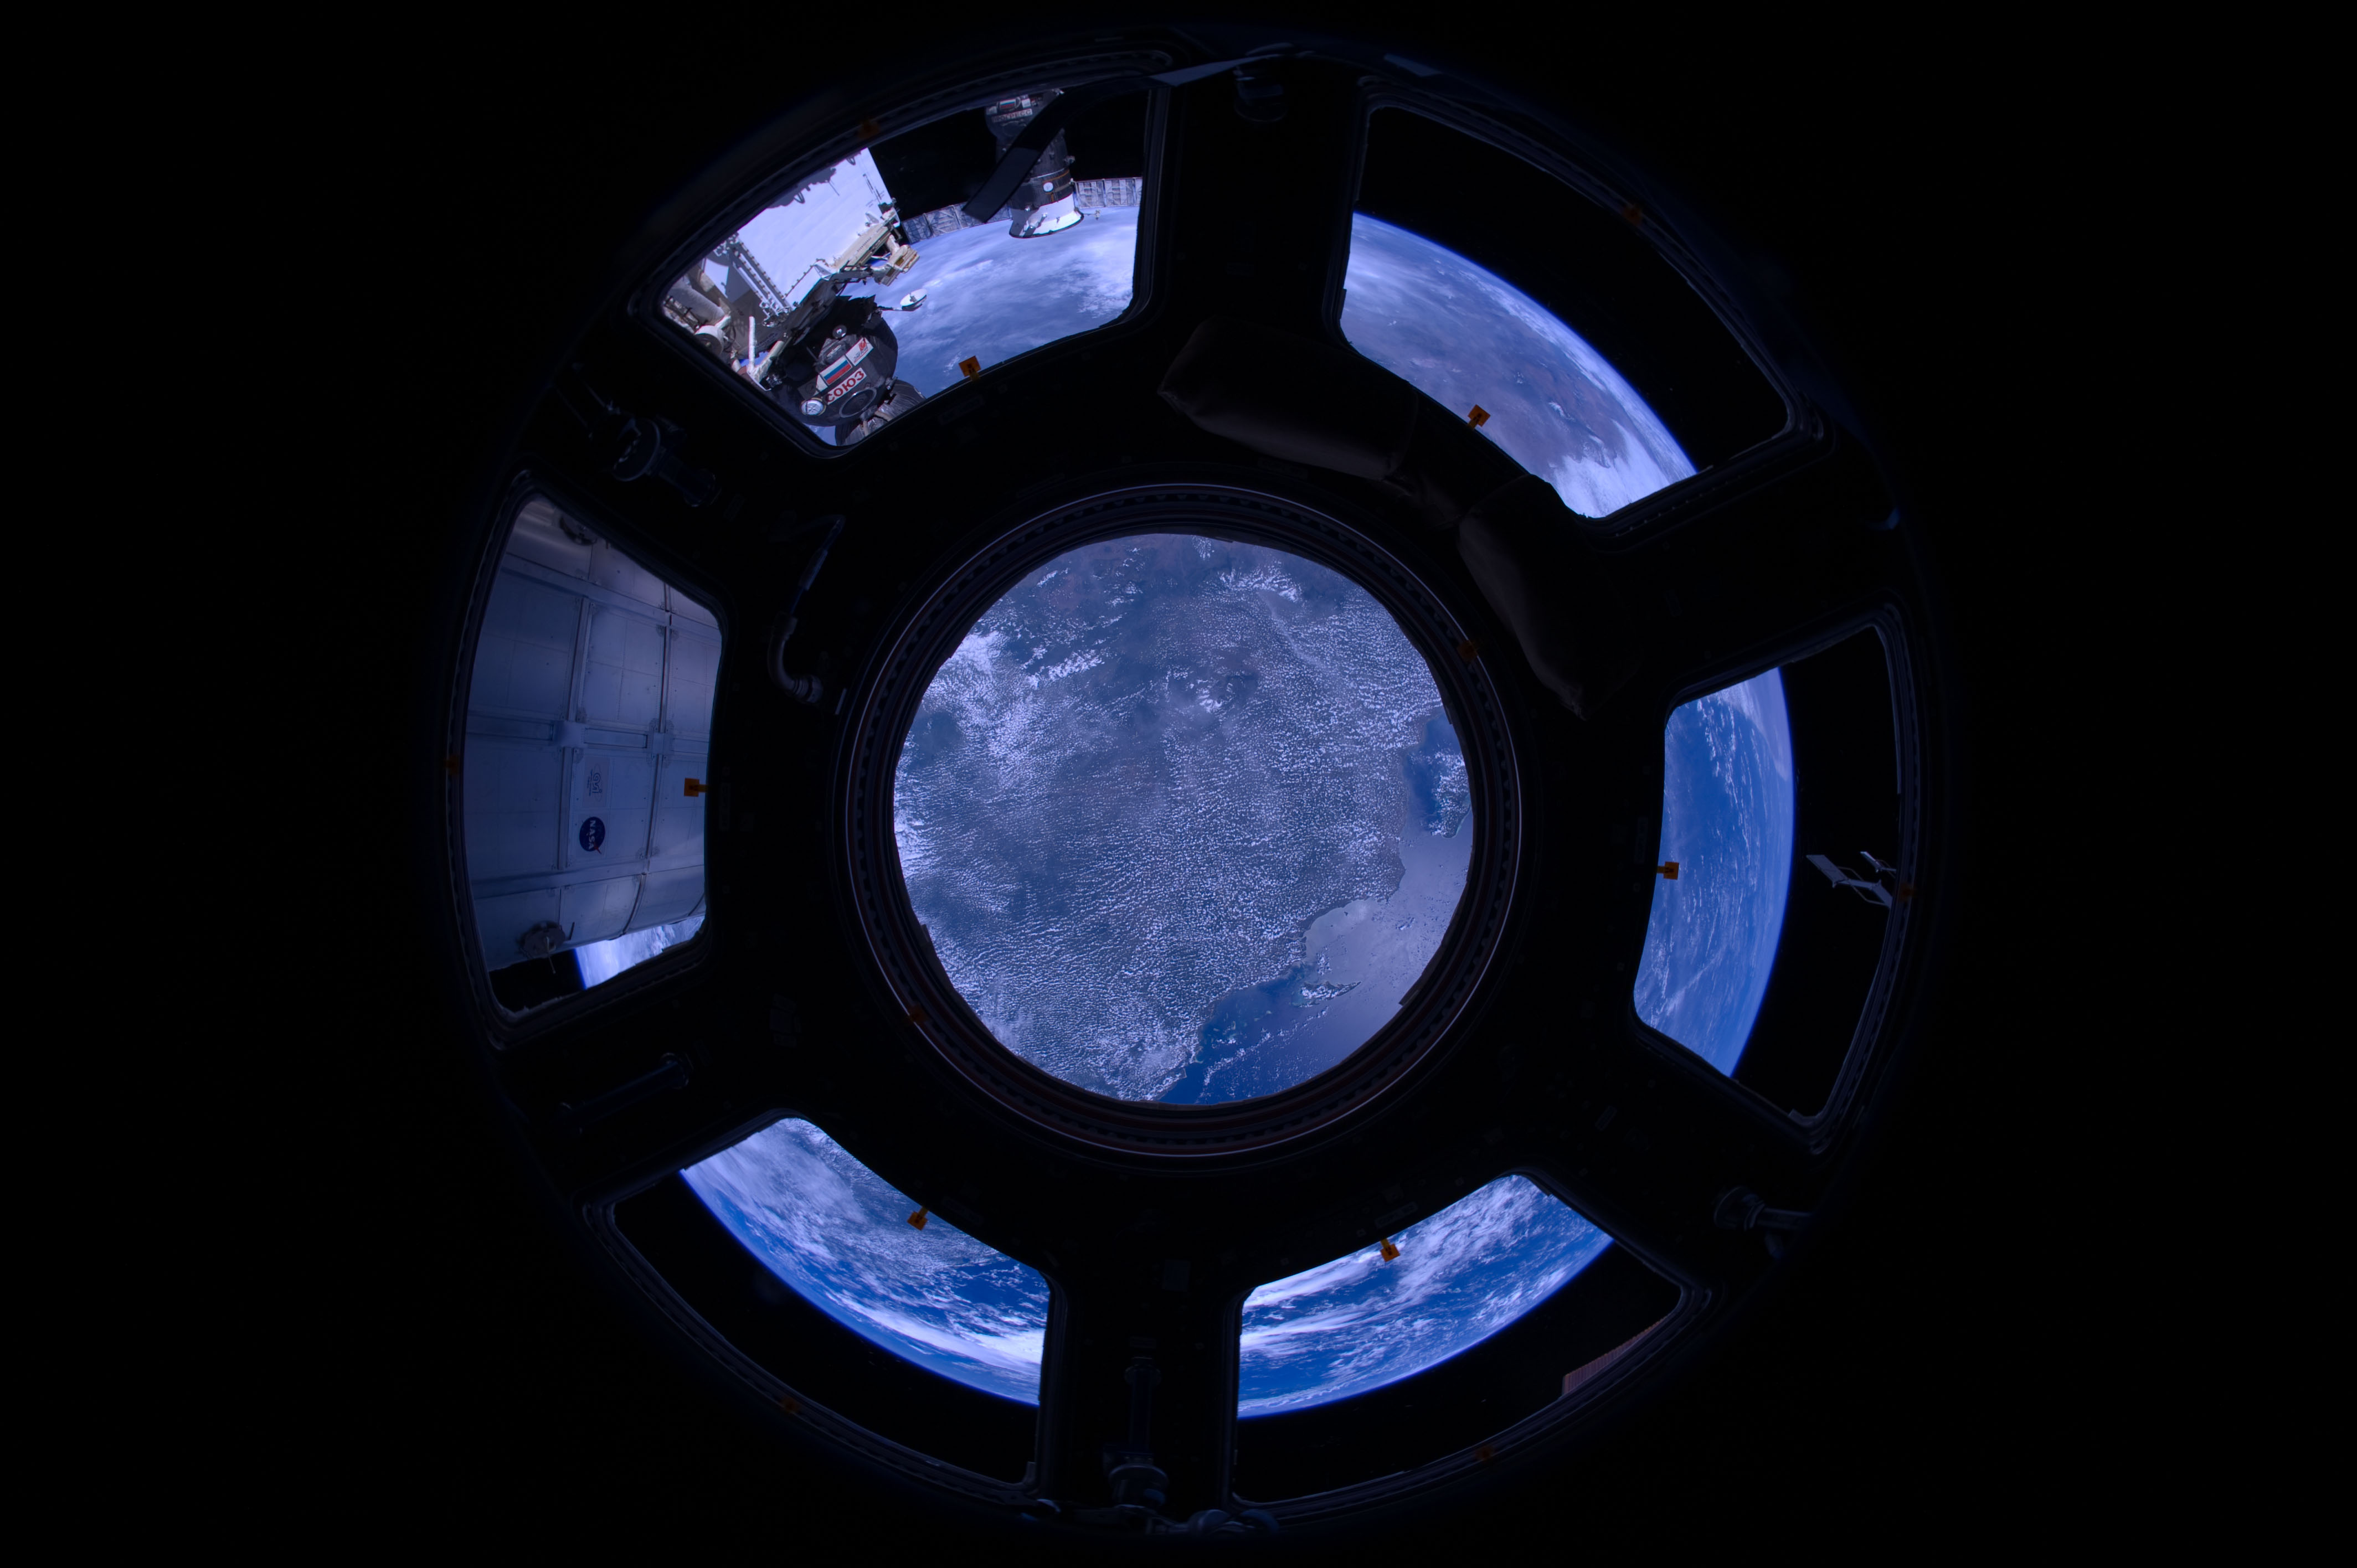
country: TANZANIA
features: MAHENGE SCARP, ULUGURU MTS., ZANZIBAR
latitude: -8.0
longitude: 38.5
